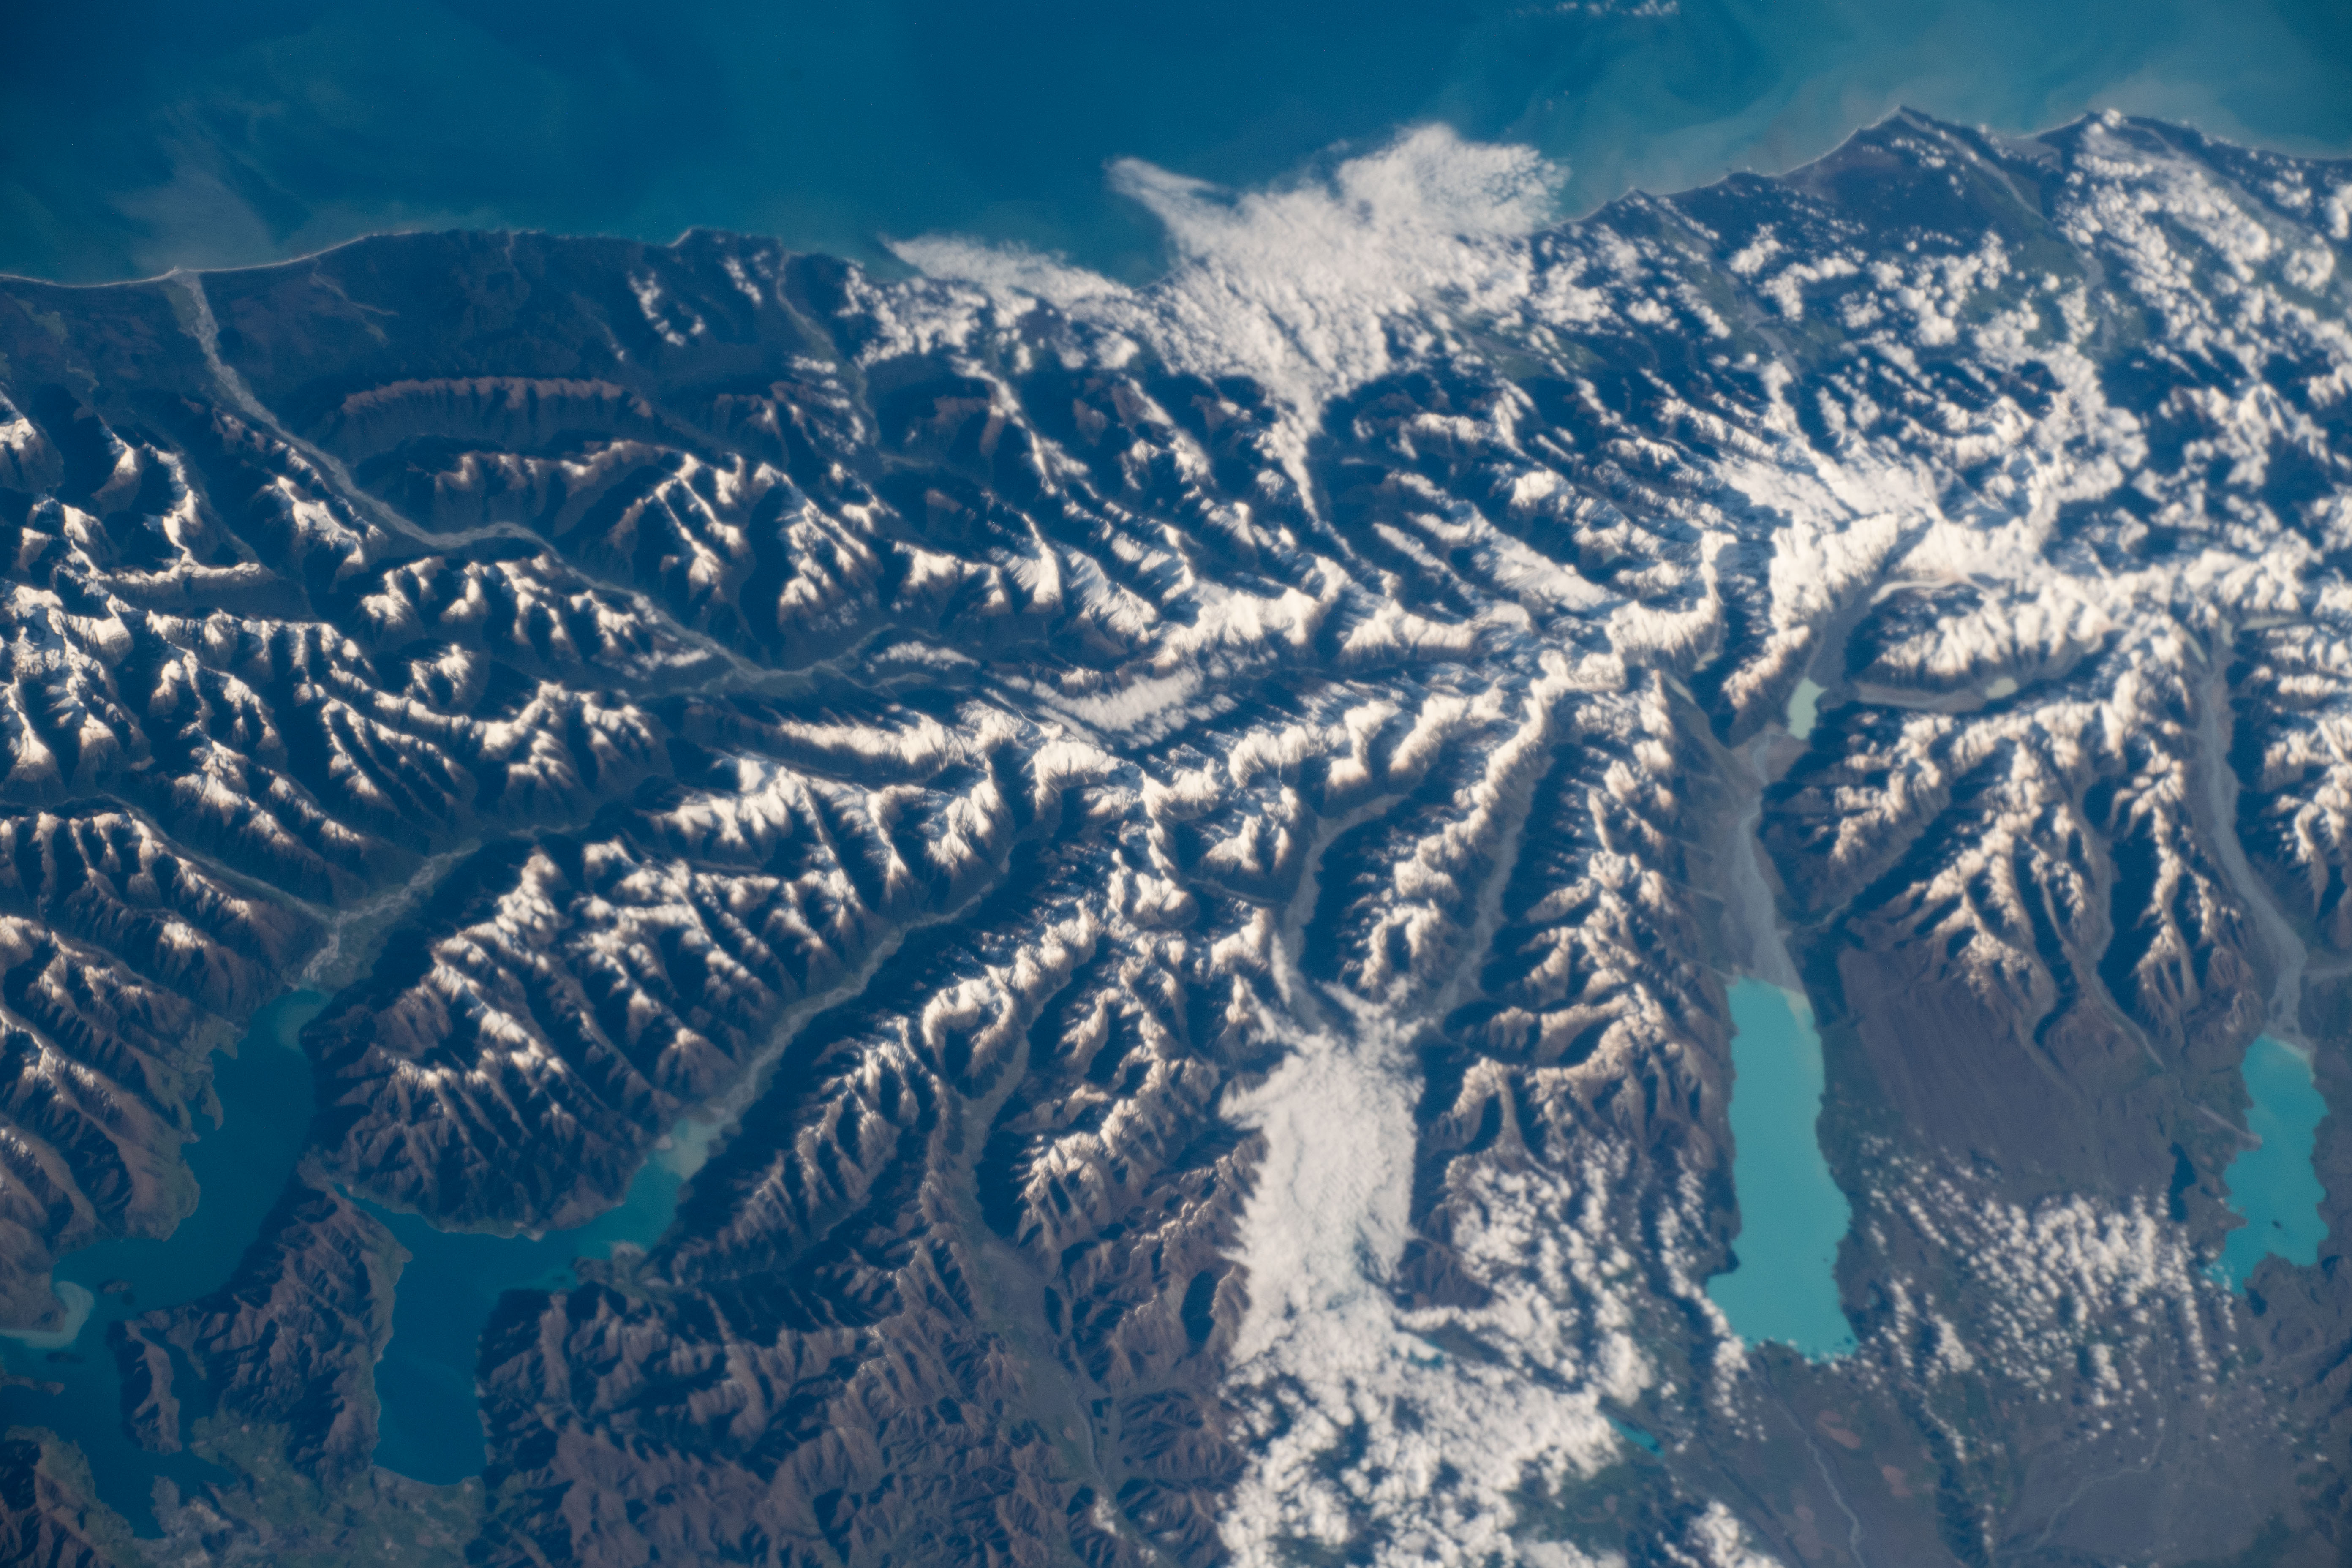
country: NEW ZEALAND-SI
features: LAKE WANAKA, LAKE HAWEA, SOUTHERN ALPS MOUNTAINS, LAKE PUKAKI, LAKE TEKAPO
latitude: -44.0
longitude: 169.8
